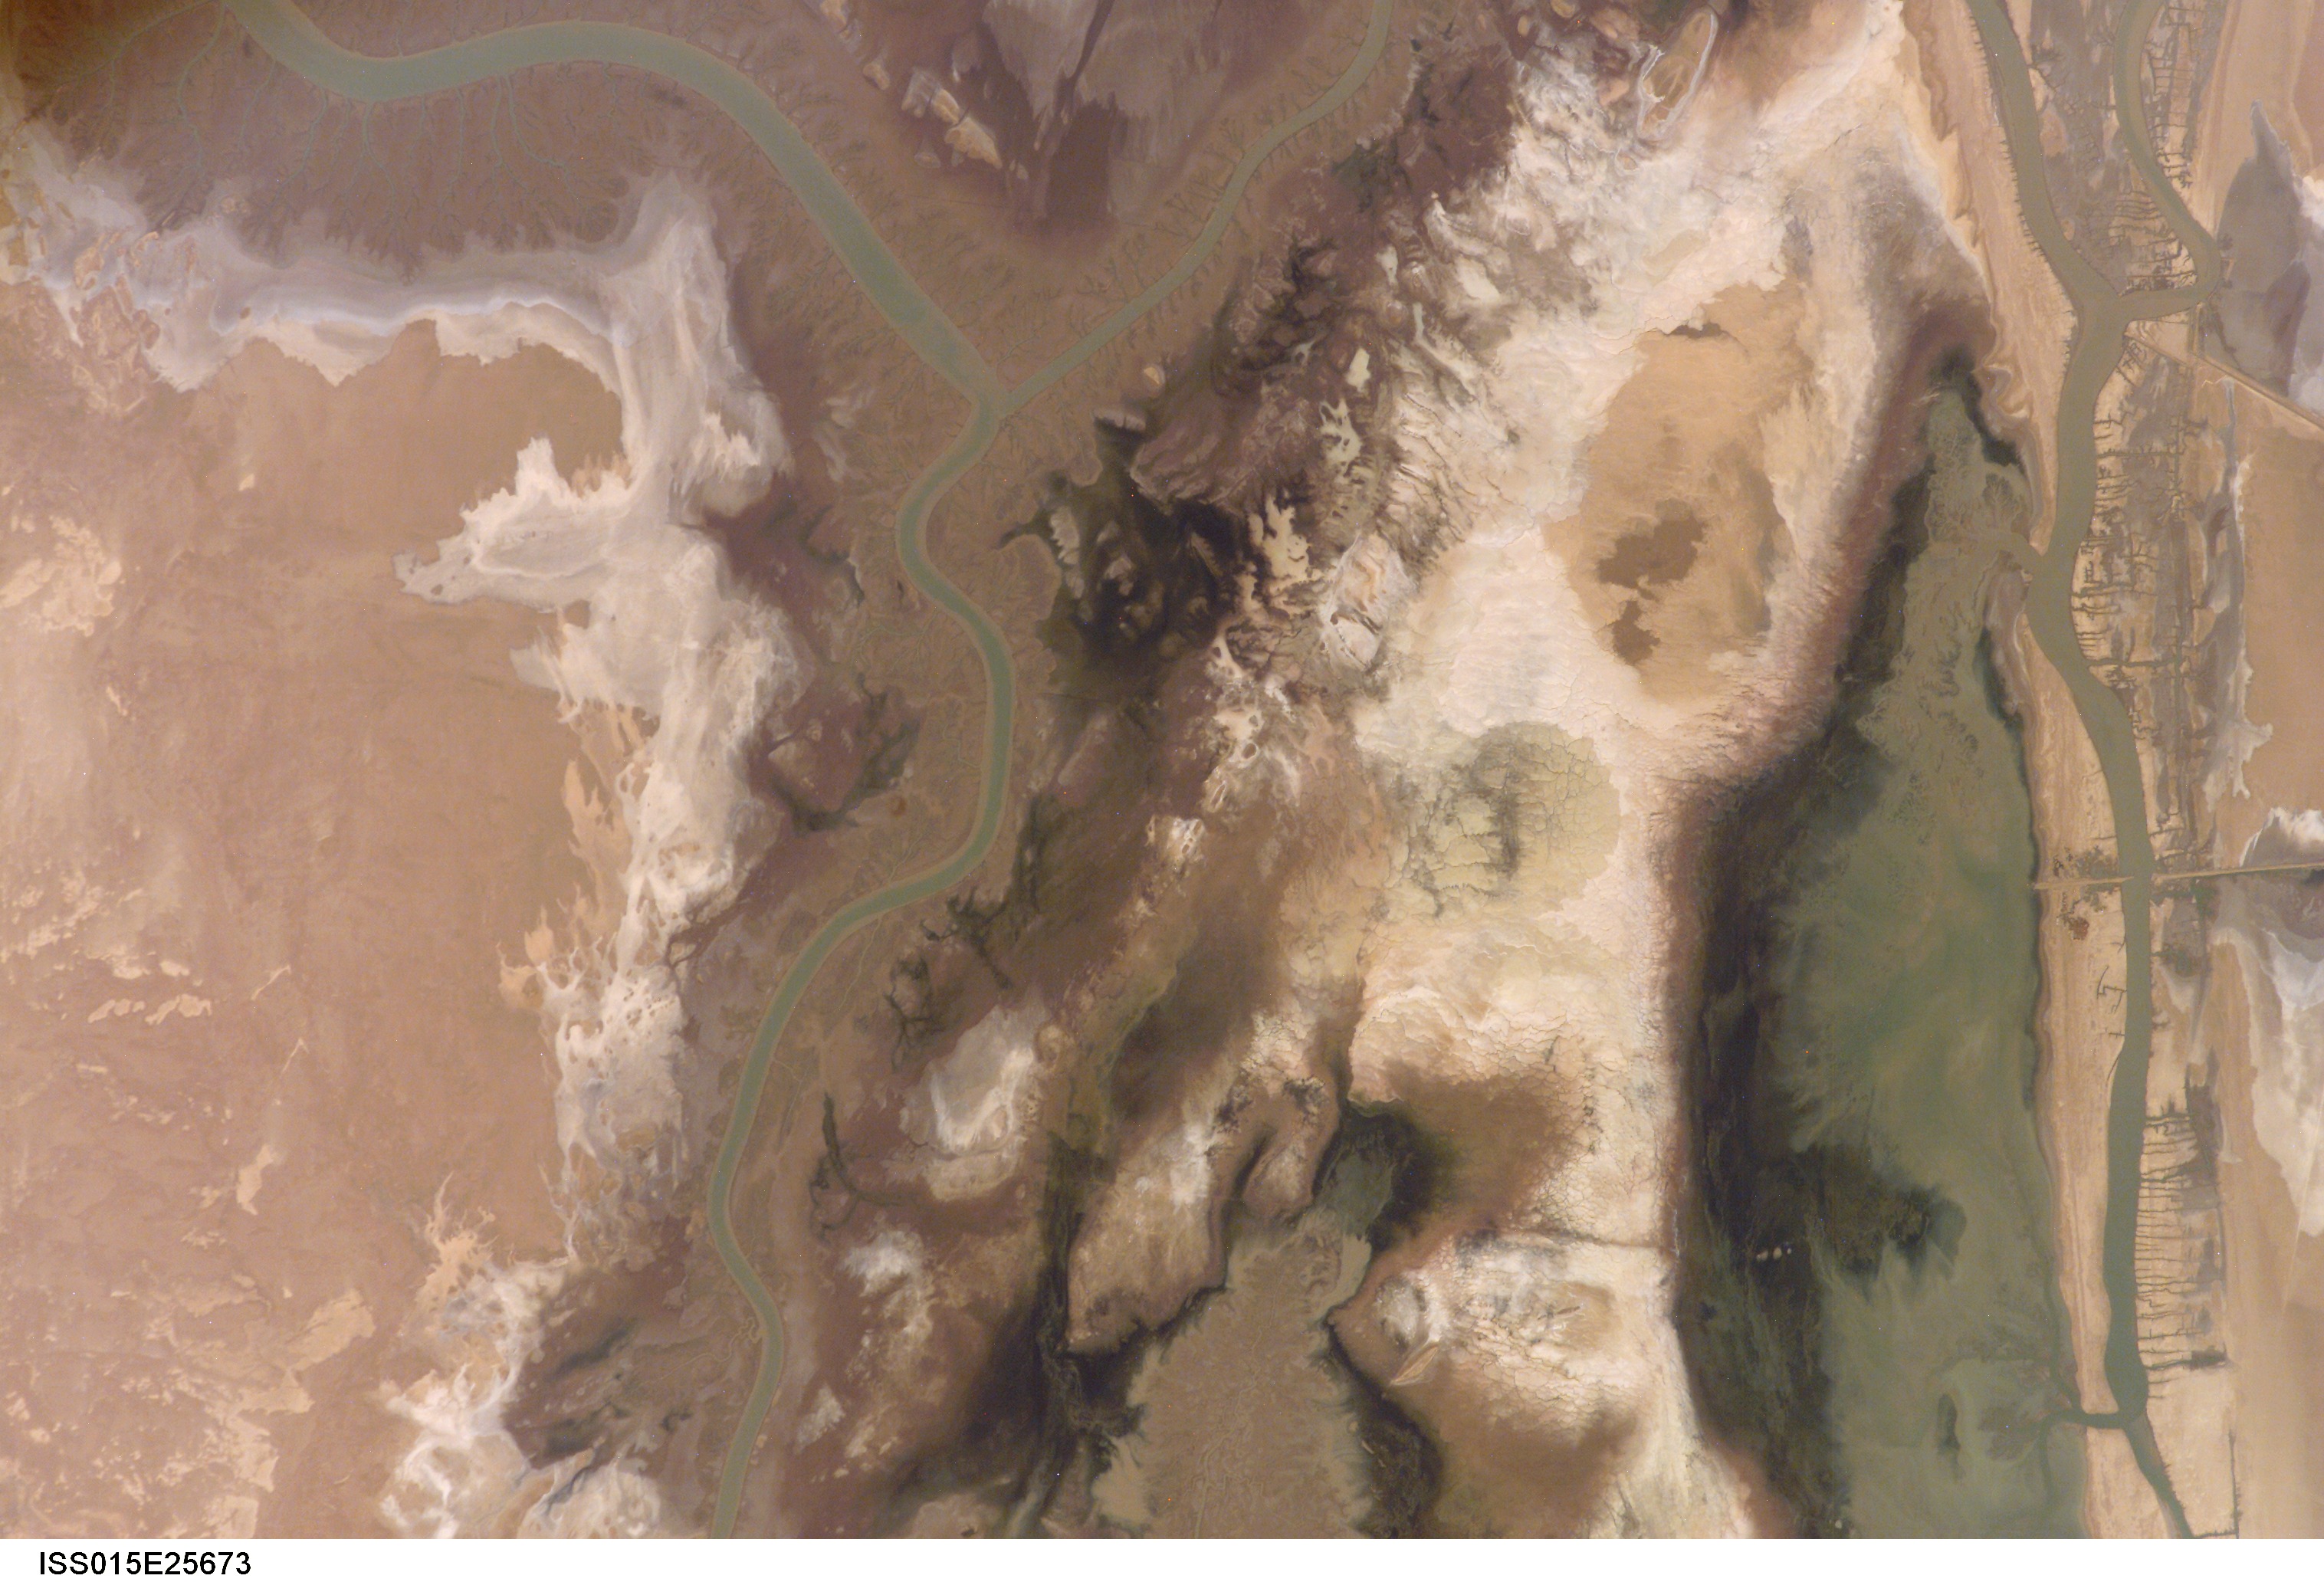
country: IRAN
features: KARUN R. DELTA, CHAN., CANALS
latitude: 30.3
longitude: 48.7
